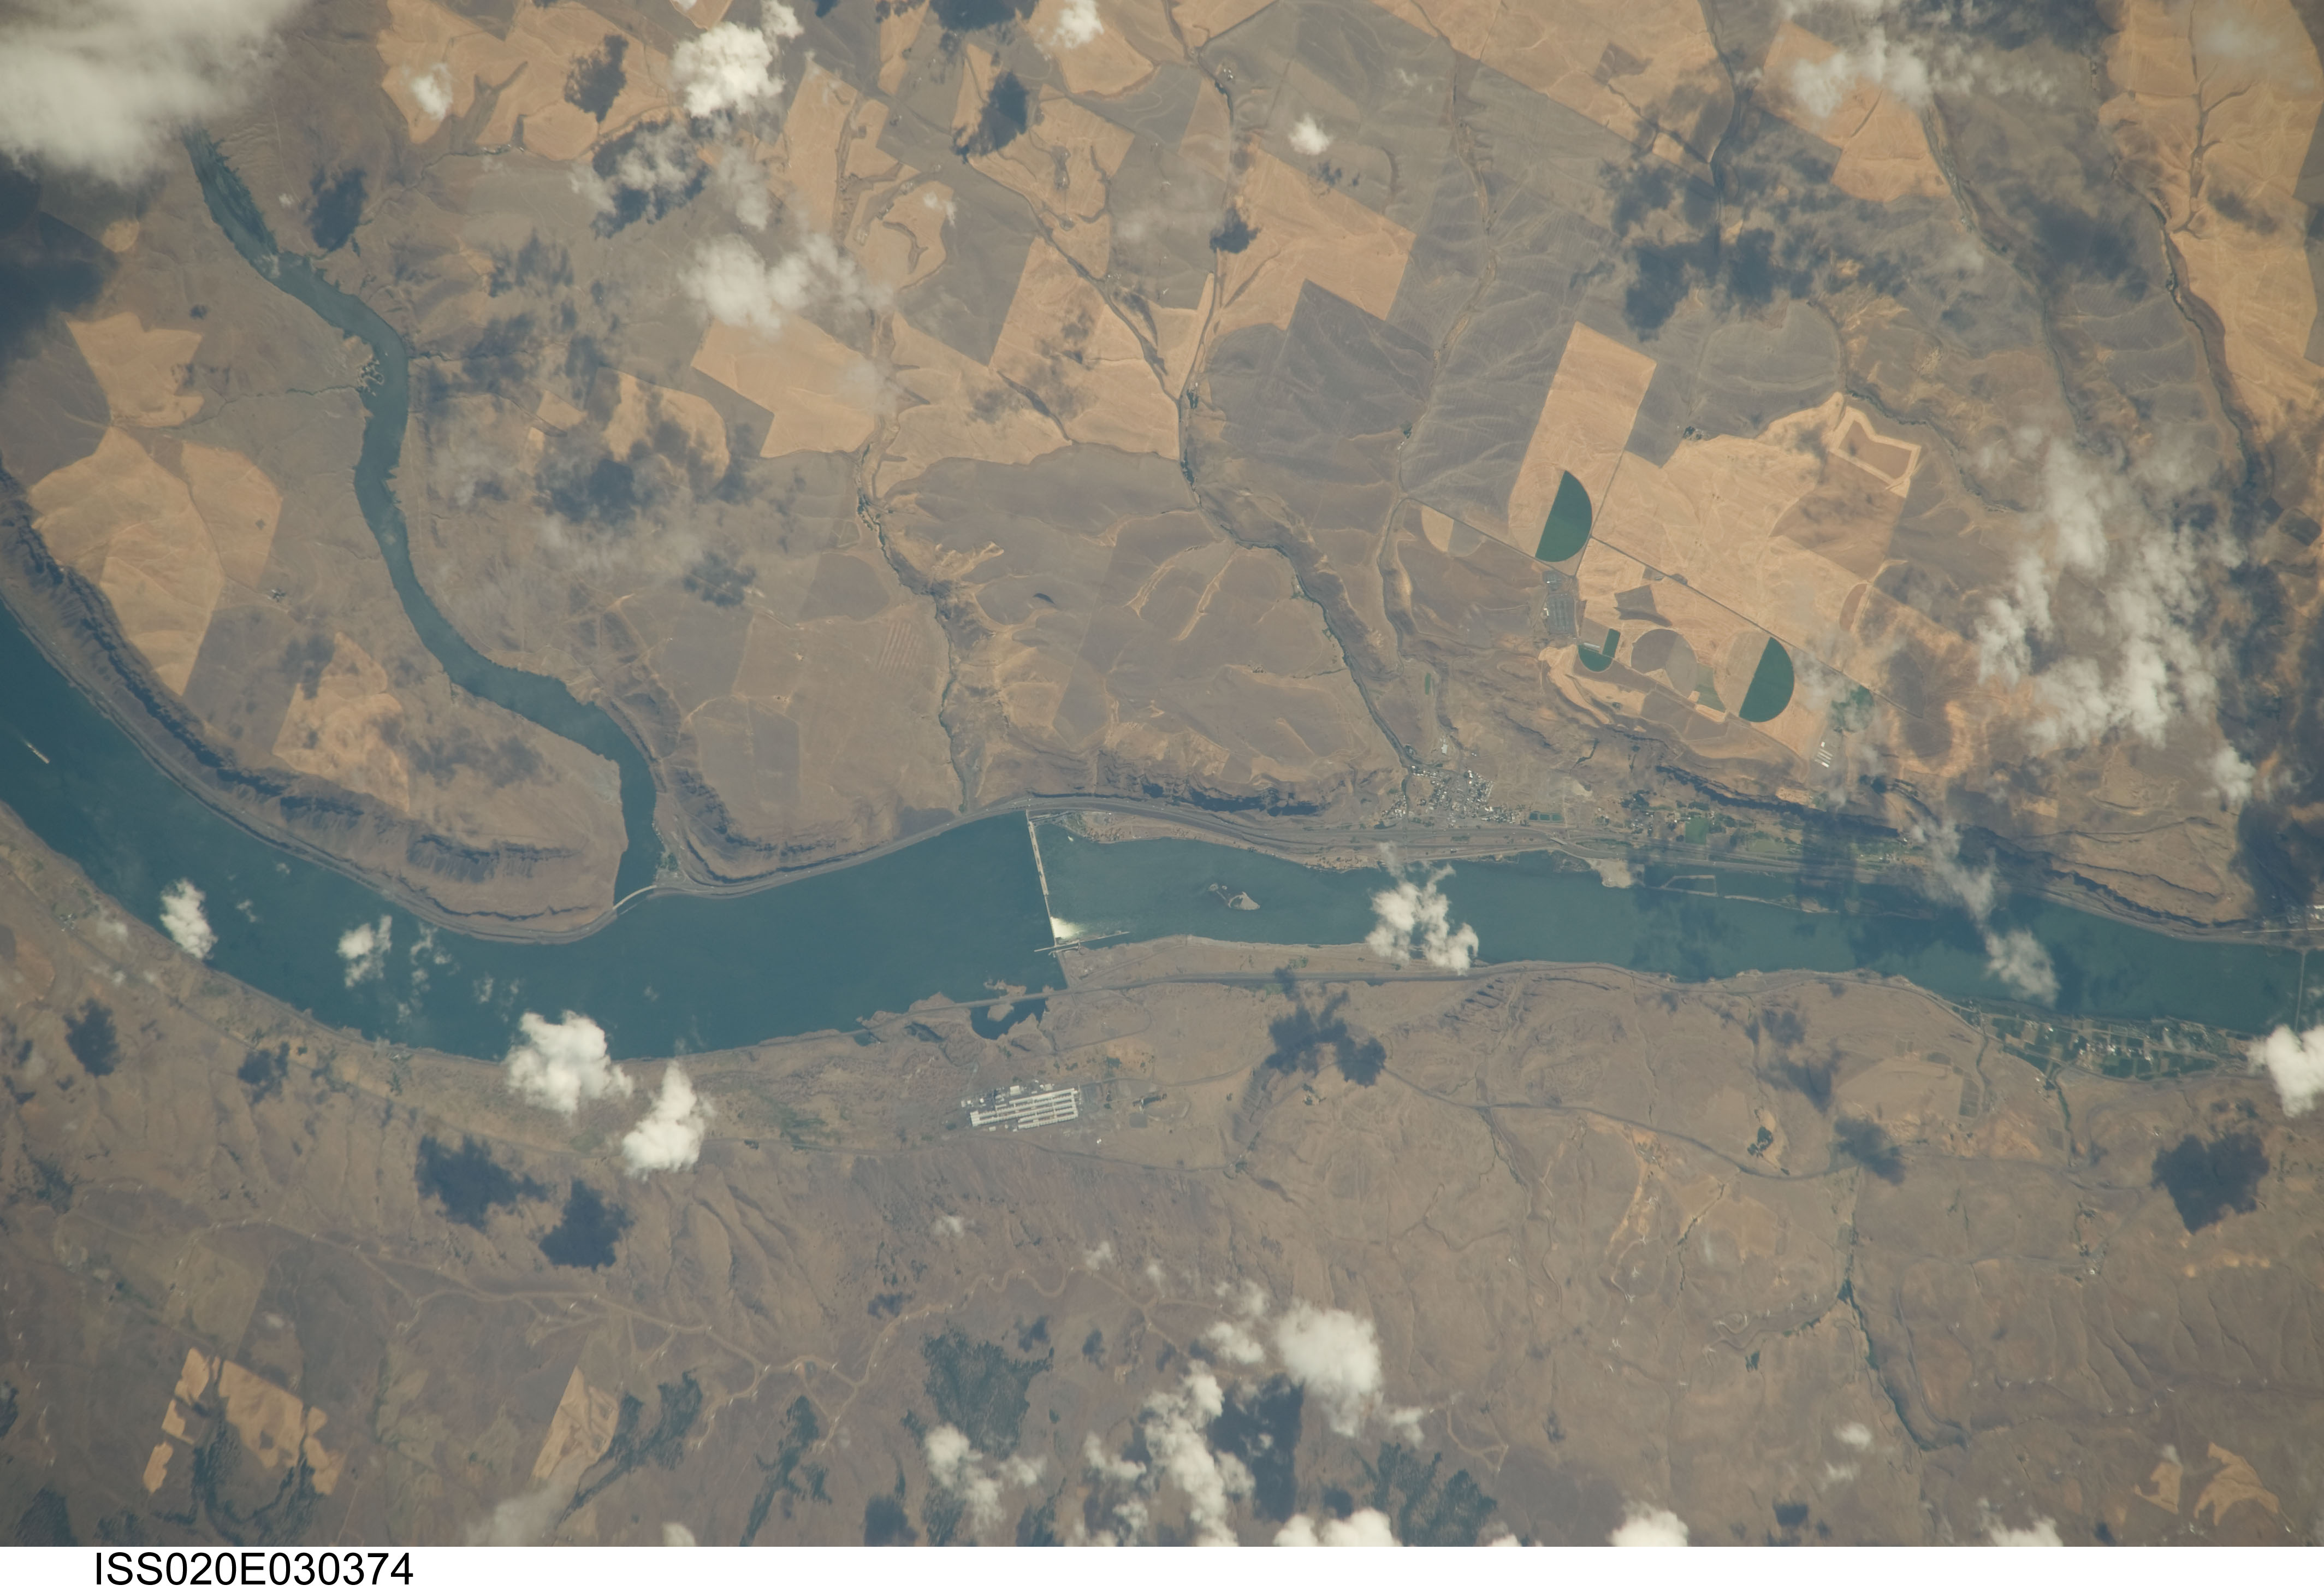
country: USA-OREGON
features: COLUMBIA R., JOHN DAY DAM, RUFUS, AGR.
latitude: 45.7
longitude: -120.7
